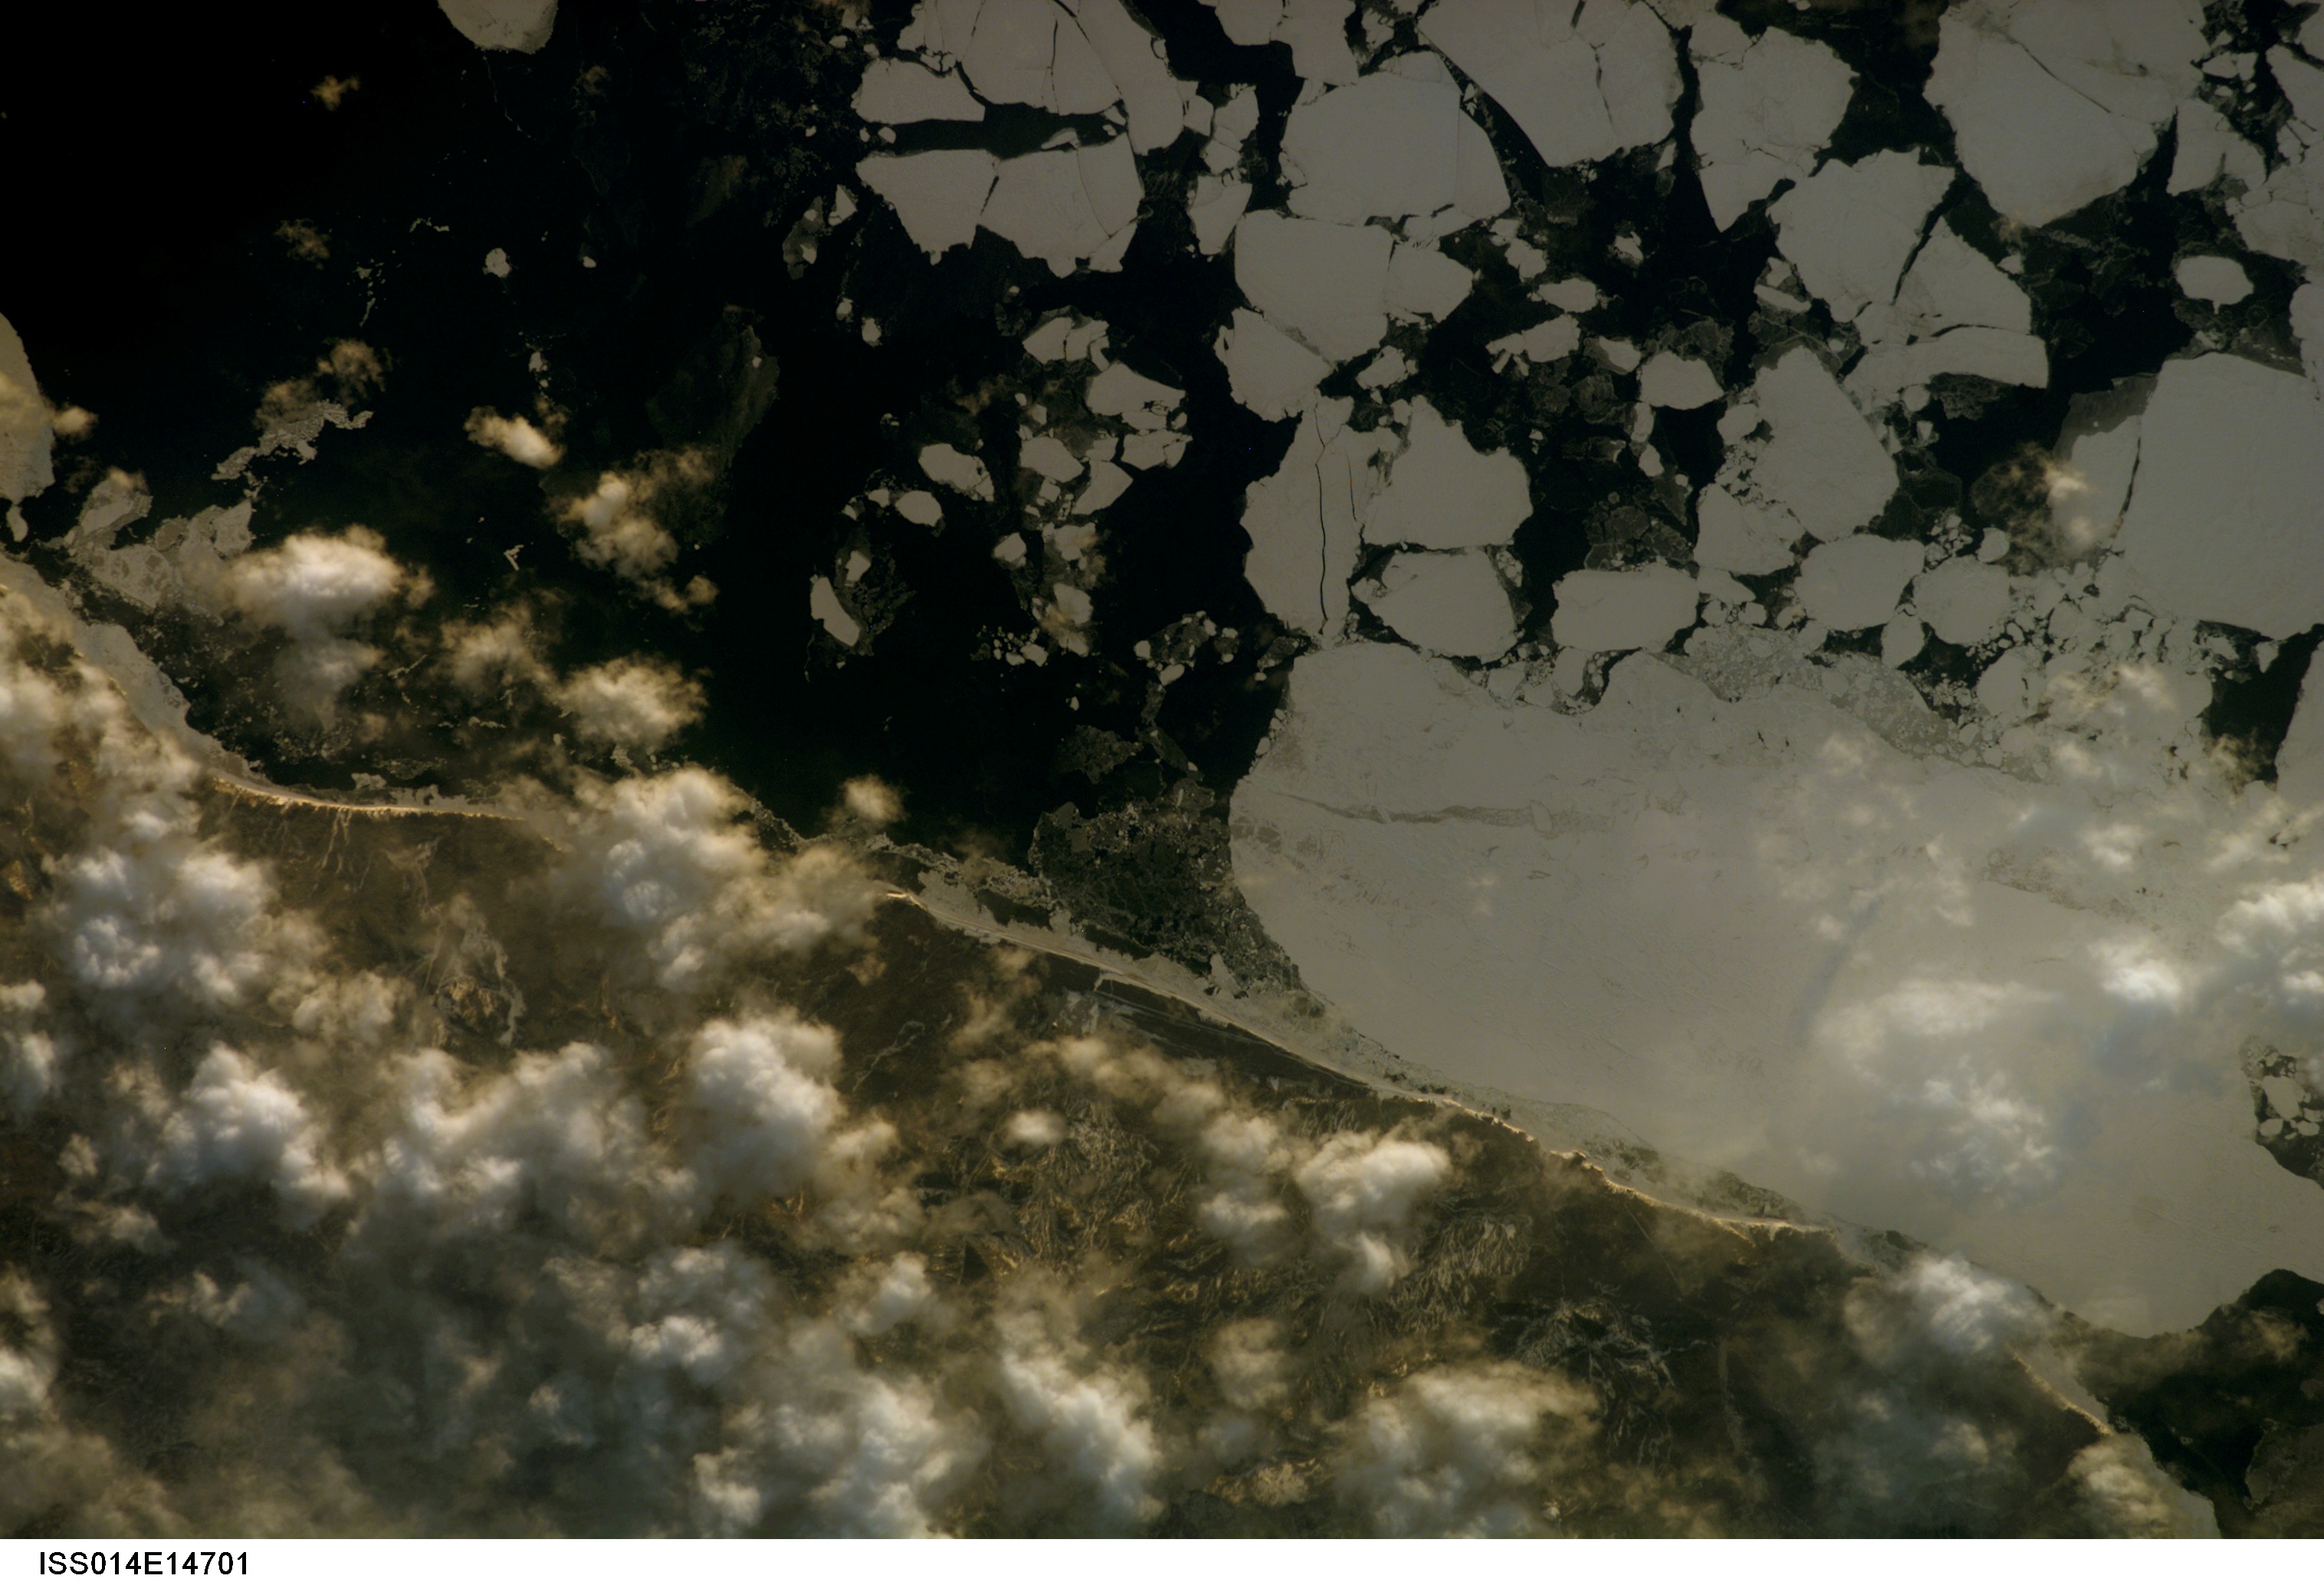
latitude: 50.5
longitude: 142.1
